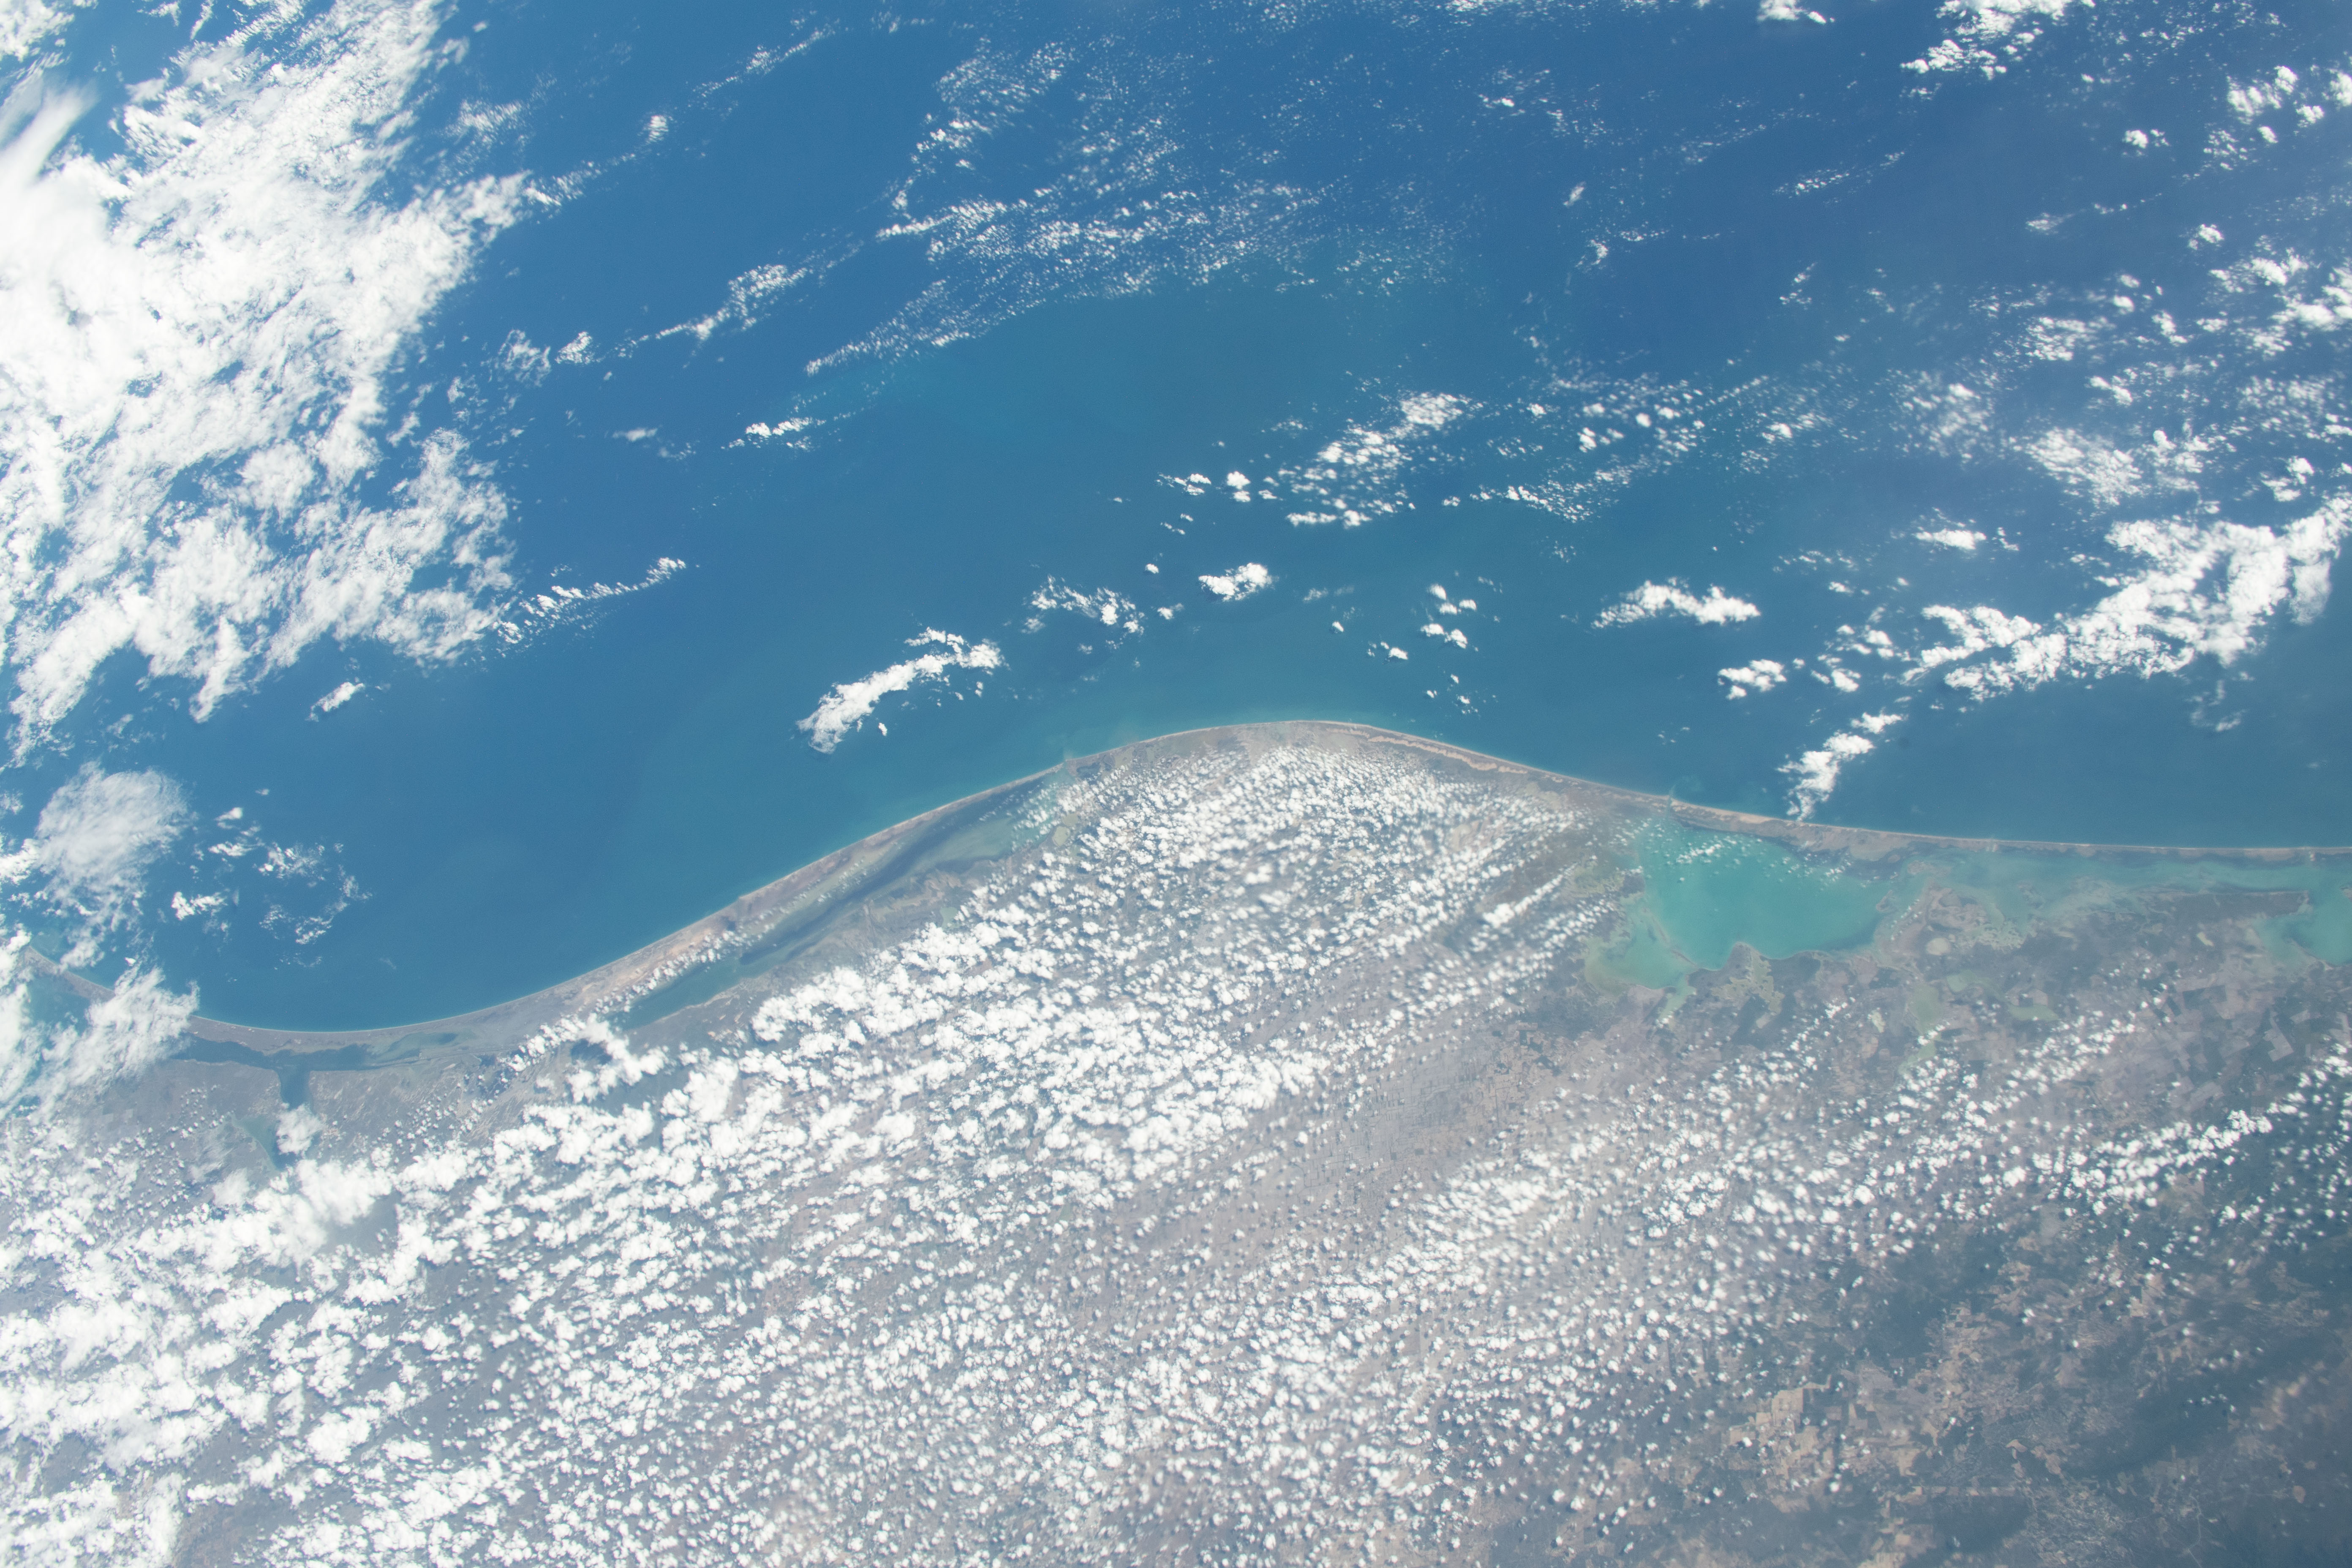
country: MEXICO
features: PADRE ISLAND NATIONAL SEASHORE
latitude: 25.5
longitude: -97.0
